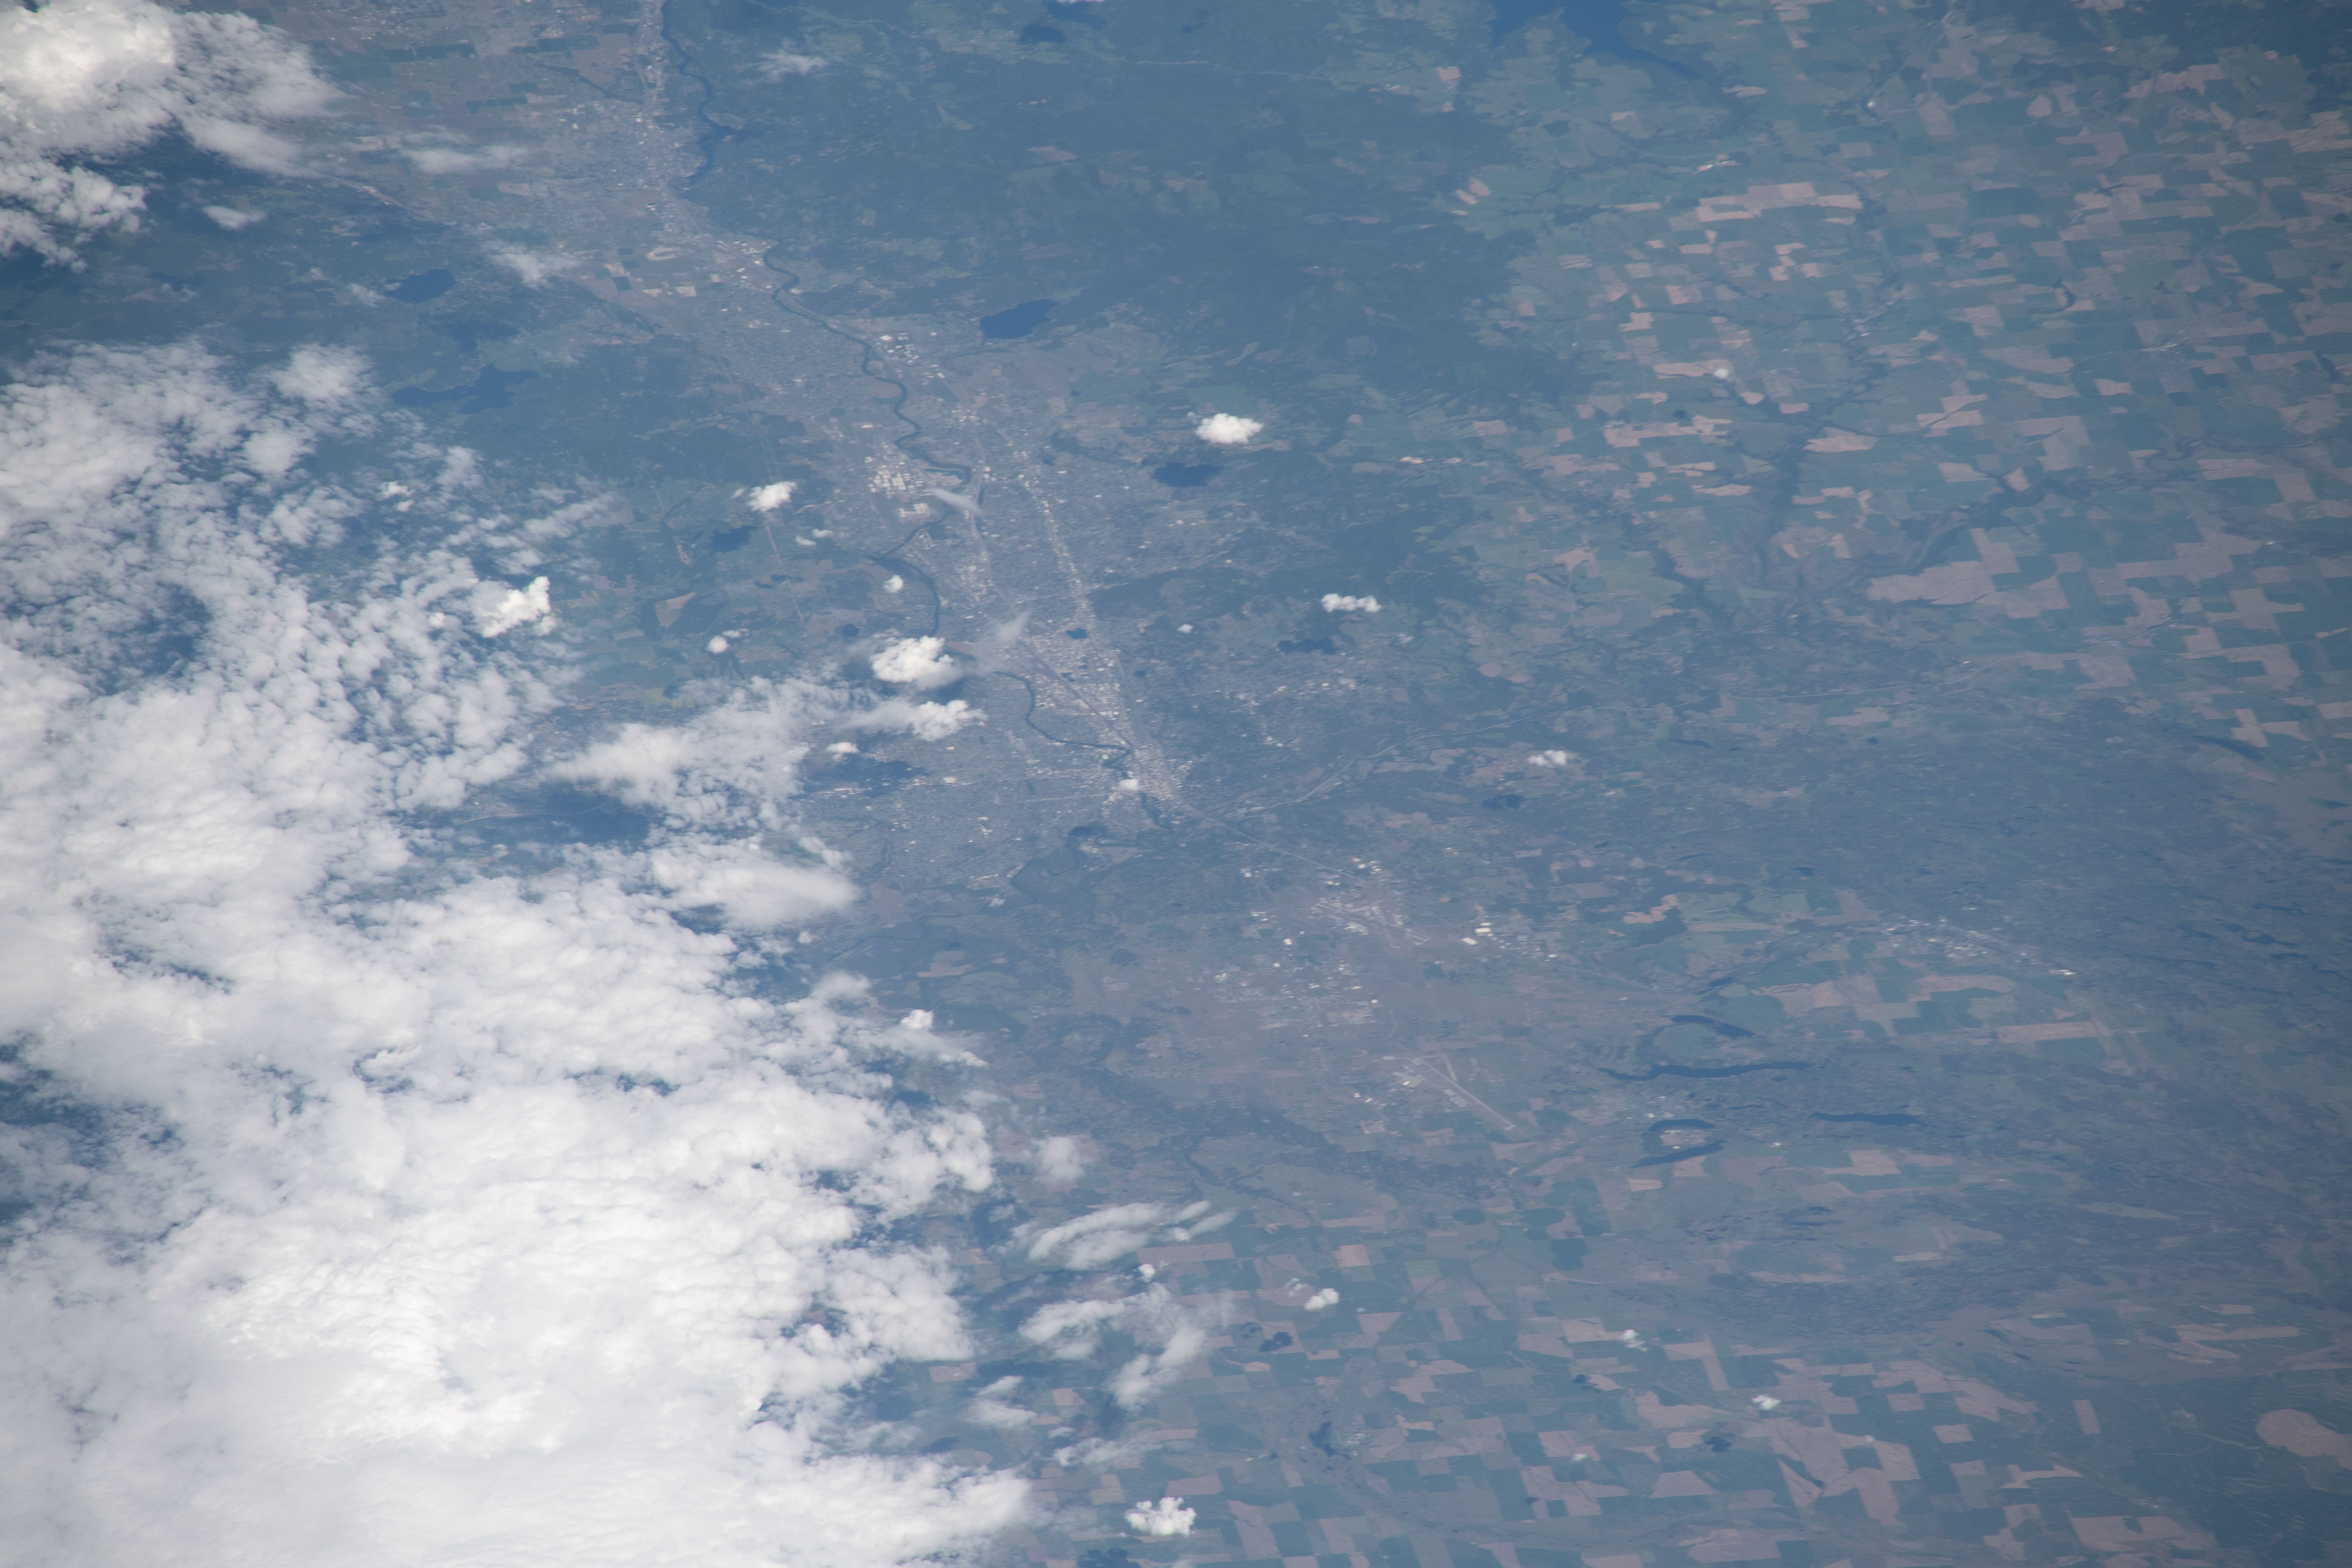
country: USA-WASHINGTON
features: SPOKANE, COLUMBIA RIVER, LIBERTY LAKE, COUNTRY HOMES, SILVER LAKE, GRANITE LAKE, MEDICAL LAKE
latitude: 47.7
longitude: -117.5
